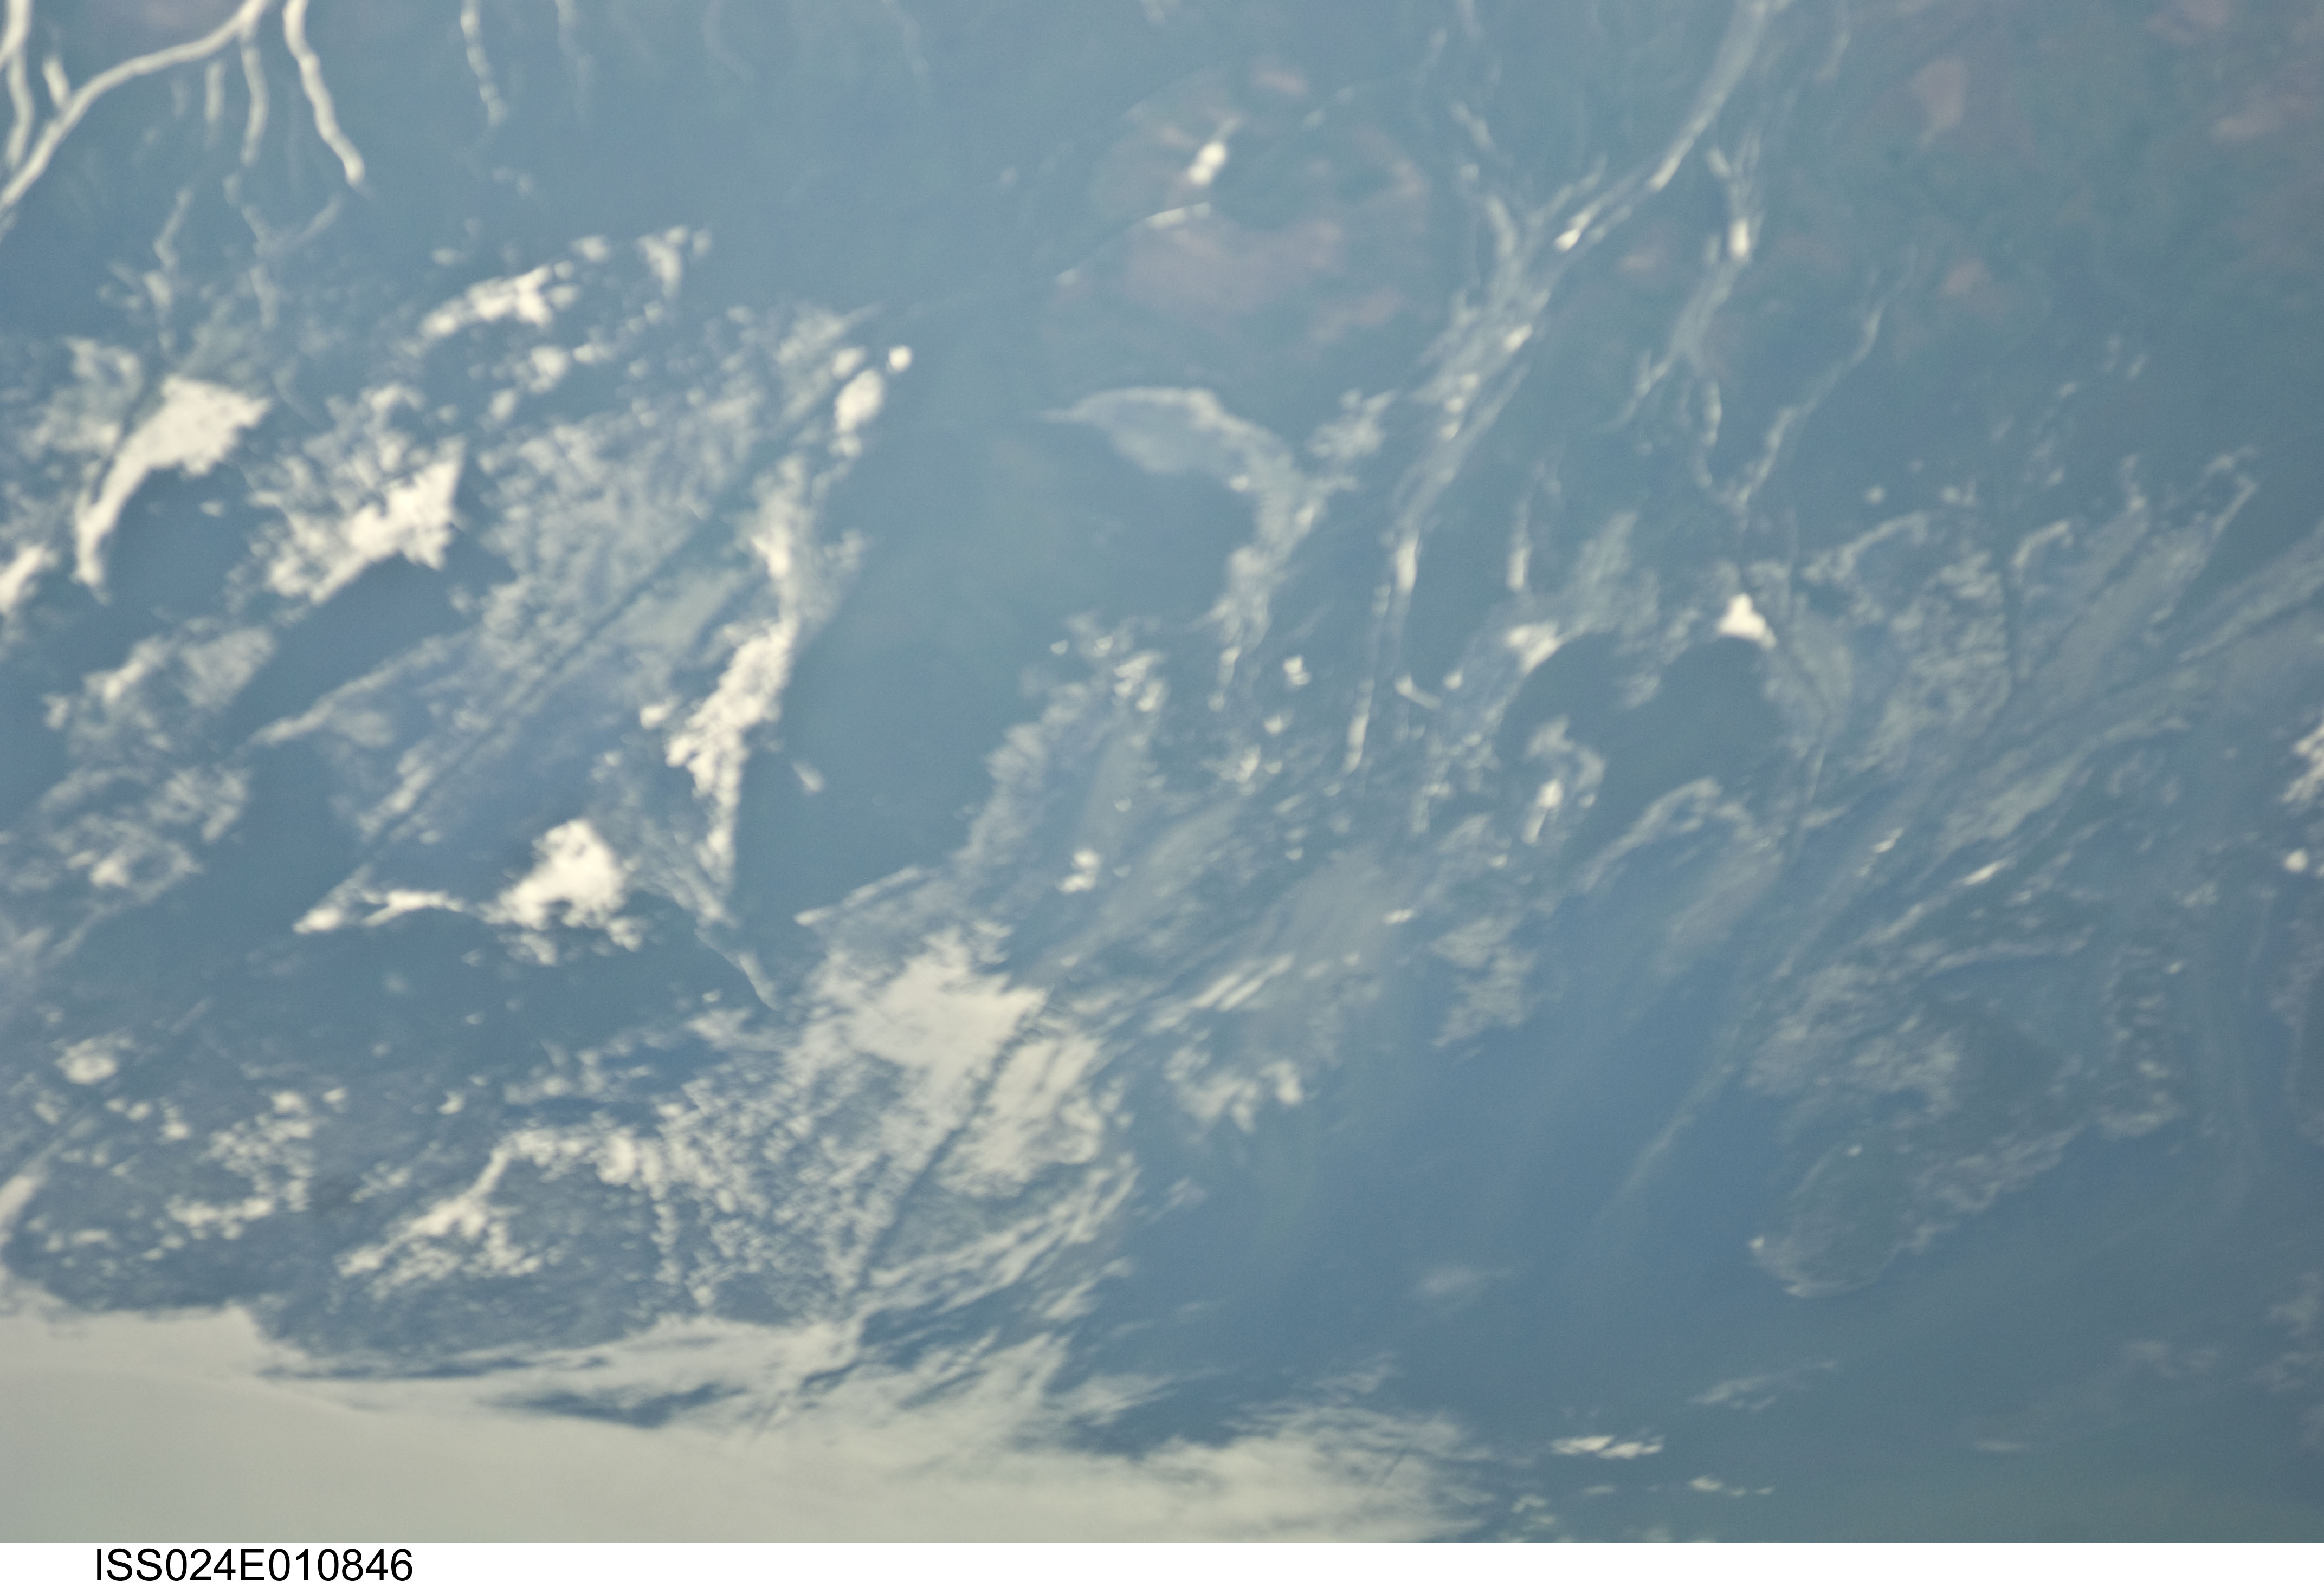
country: RUSSIAN FEDERATION
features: DRAINAGE ON THE VOLGA DELTA, SOFT
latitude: 45.9
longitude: 48.8
